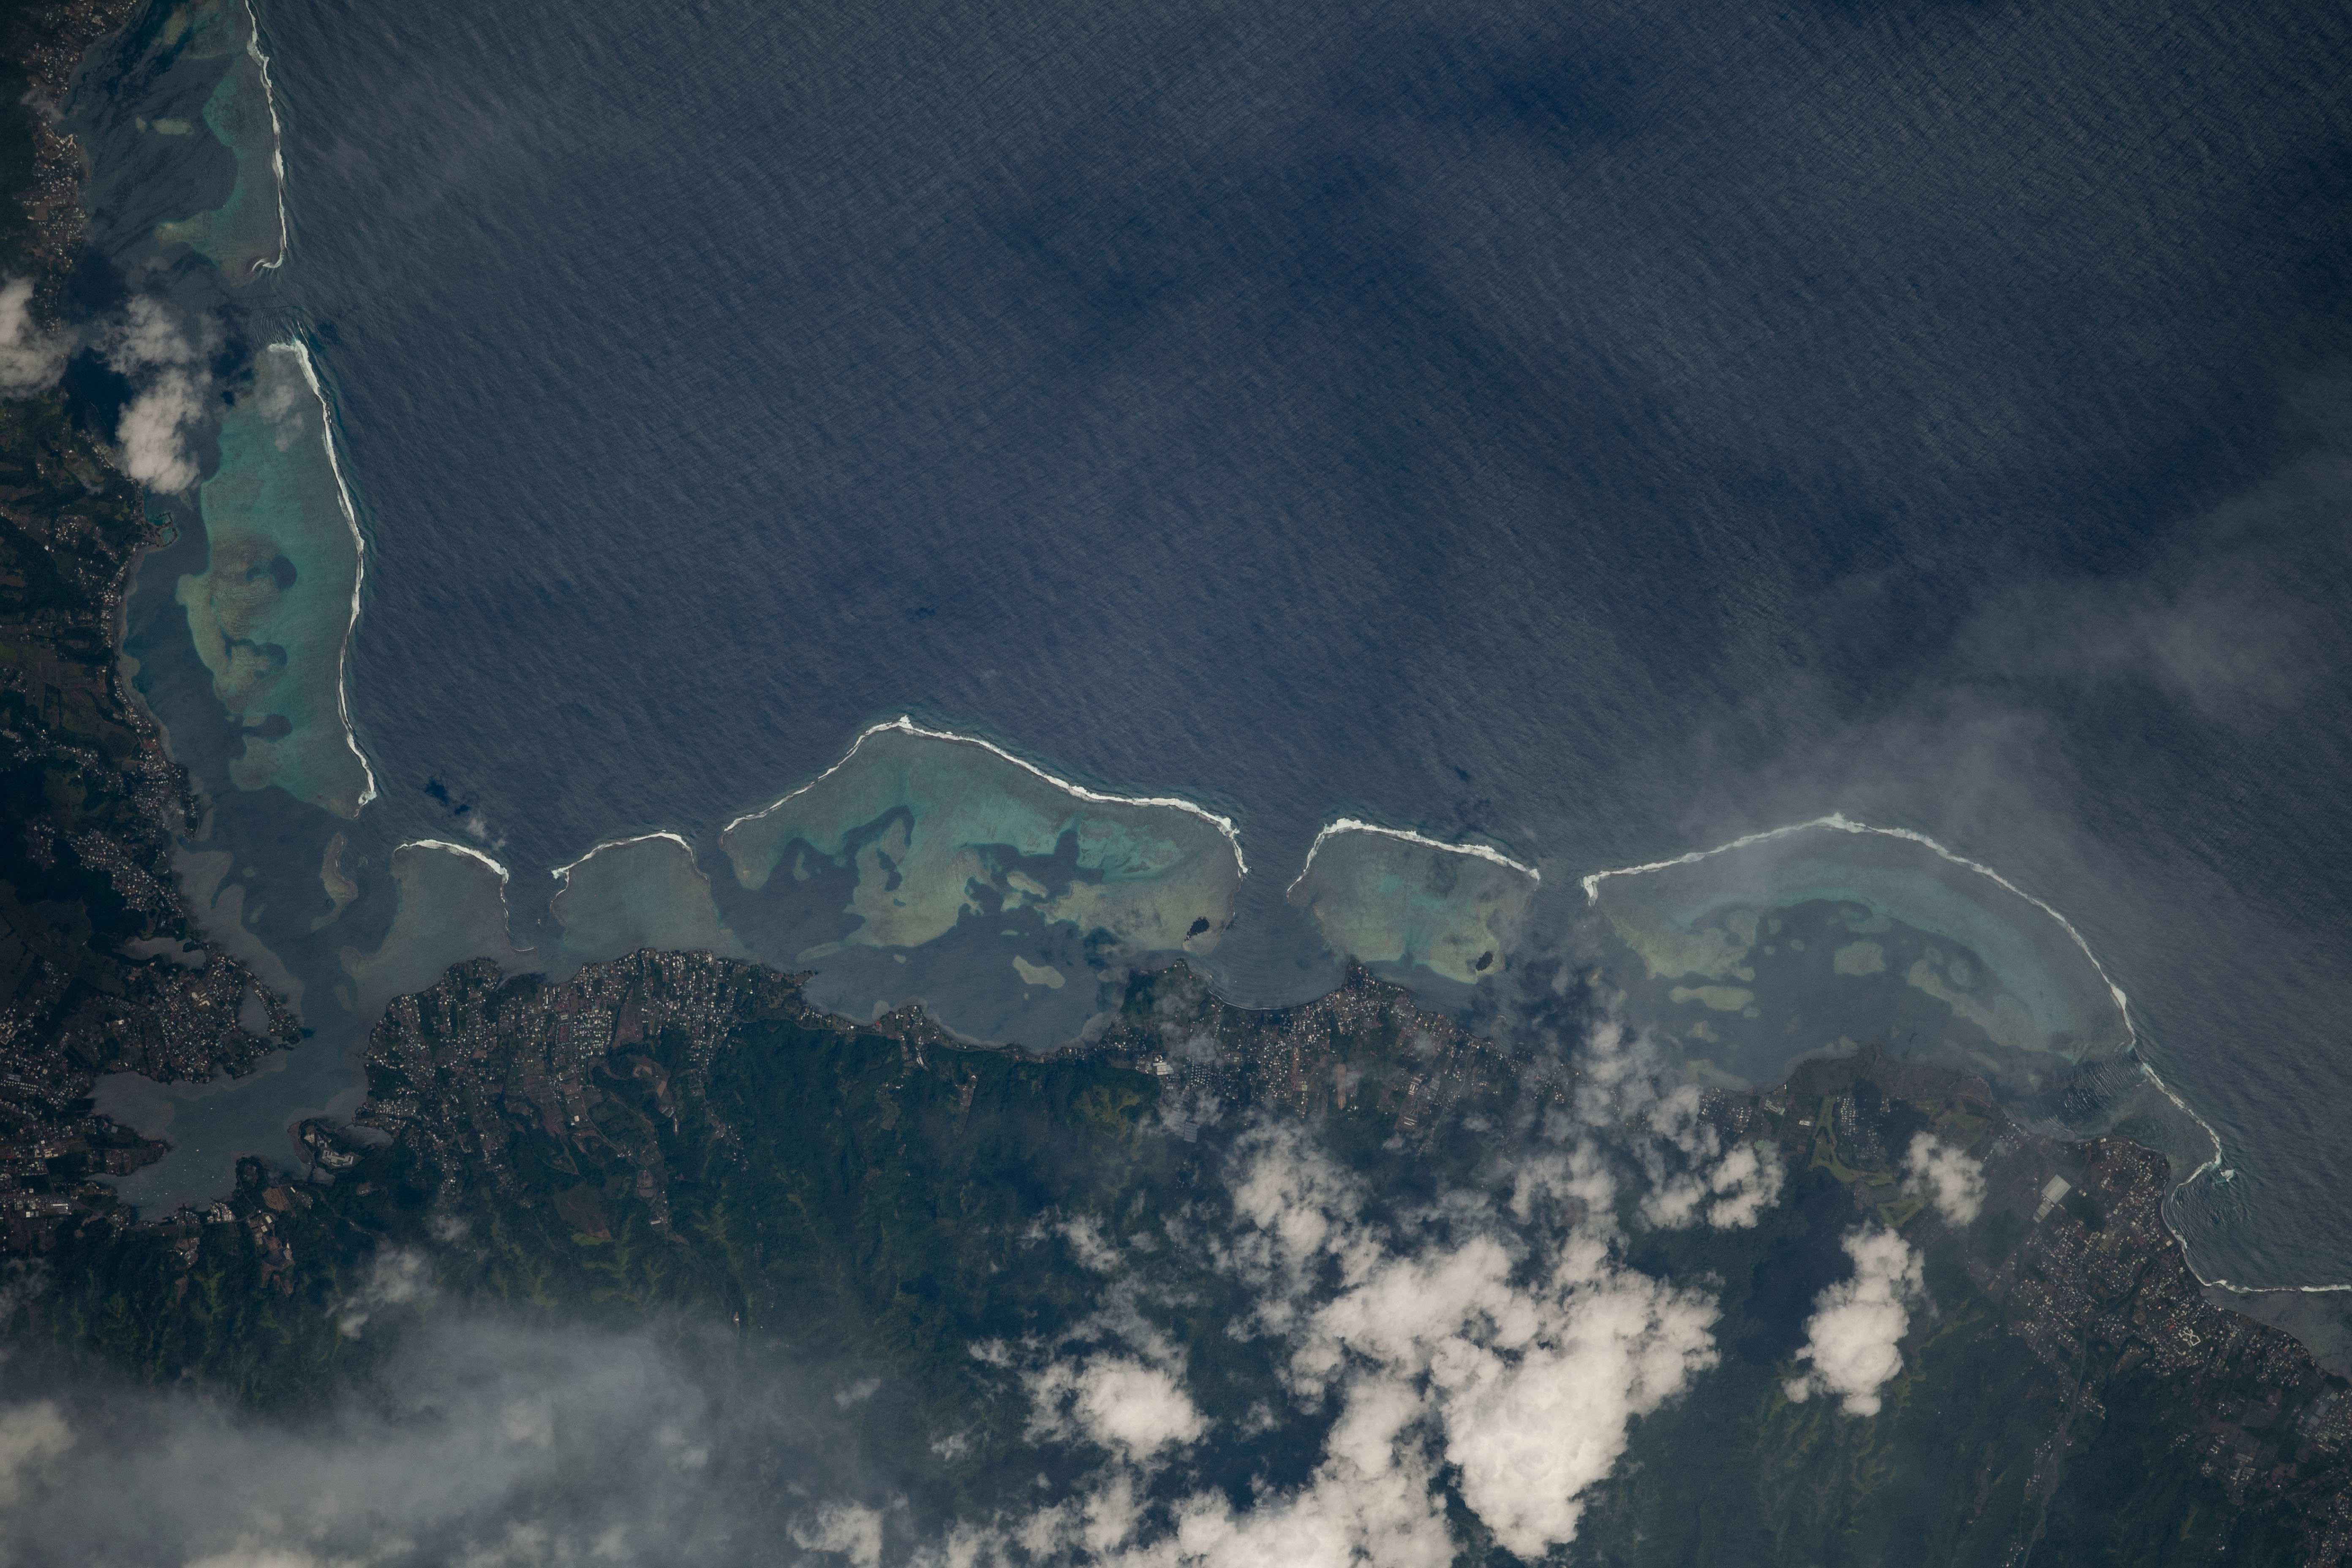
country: SOCIETY ISLANDS
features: FRENCH POLYNESIA, MATAIEA
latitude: -17.8
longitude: -149.4
